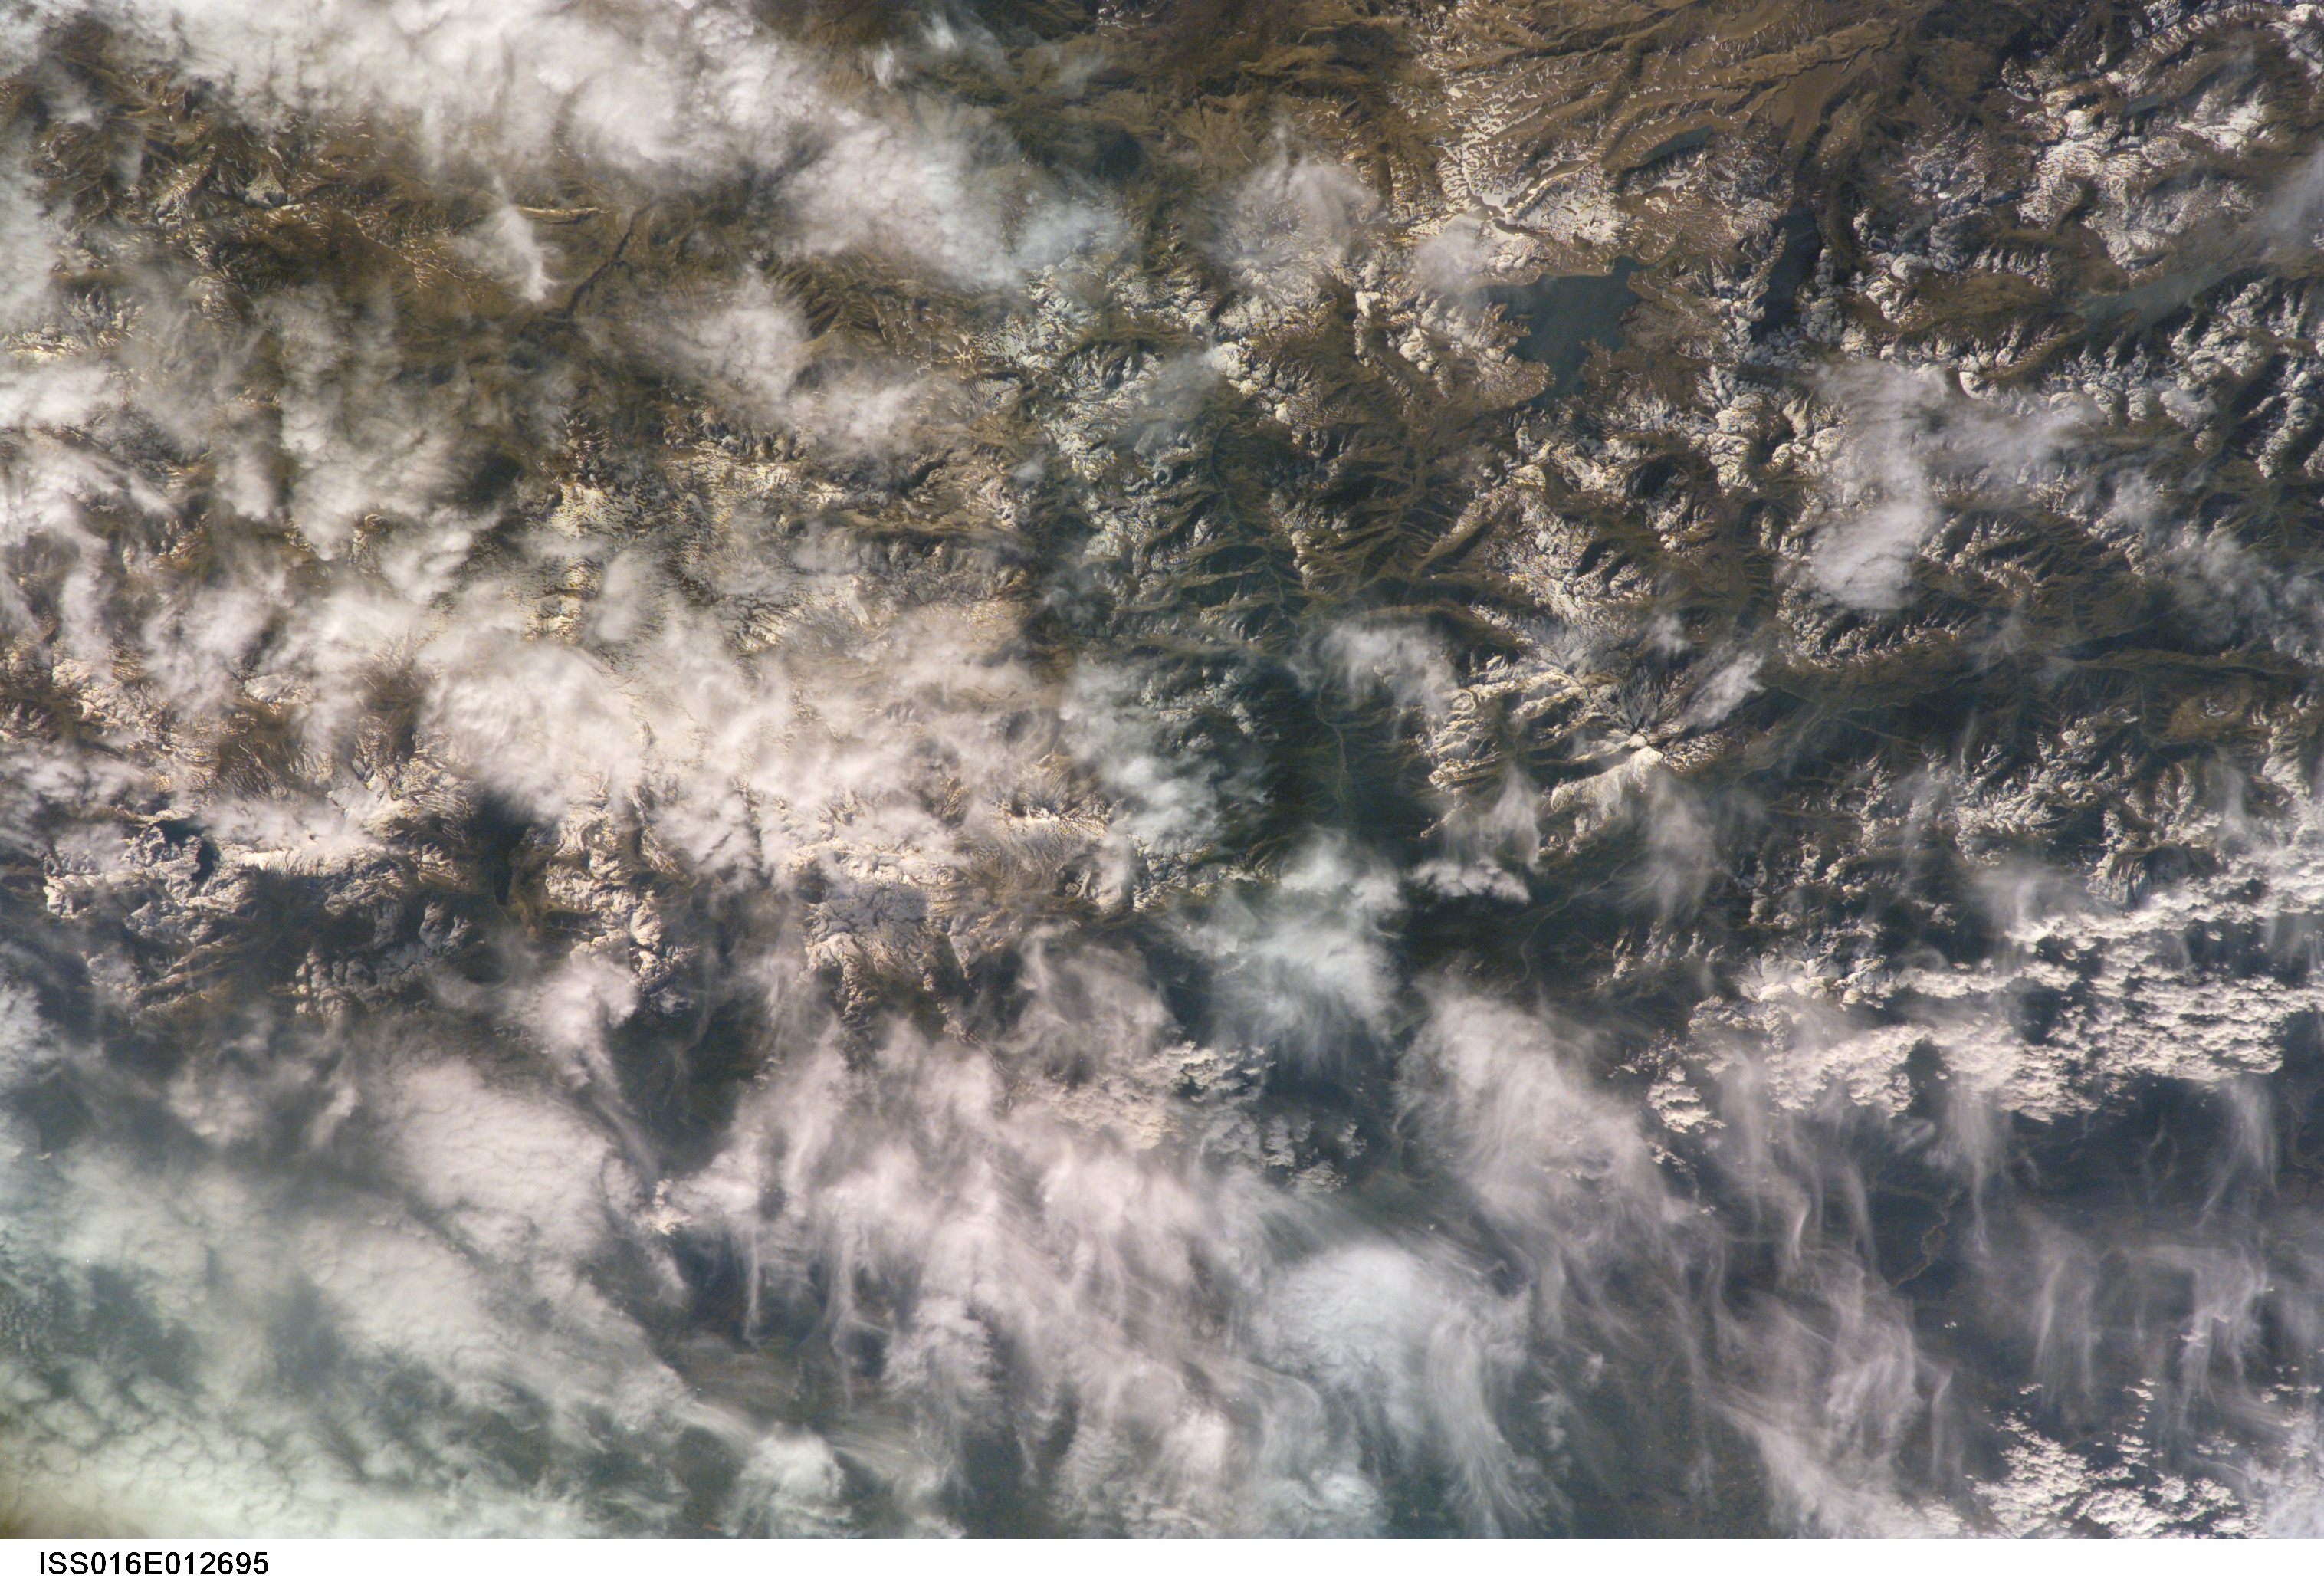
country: CHILE
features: MAULE LAKE, ANDES MTS., SNOW
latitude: -36.0
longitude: -70.5
